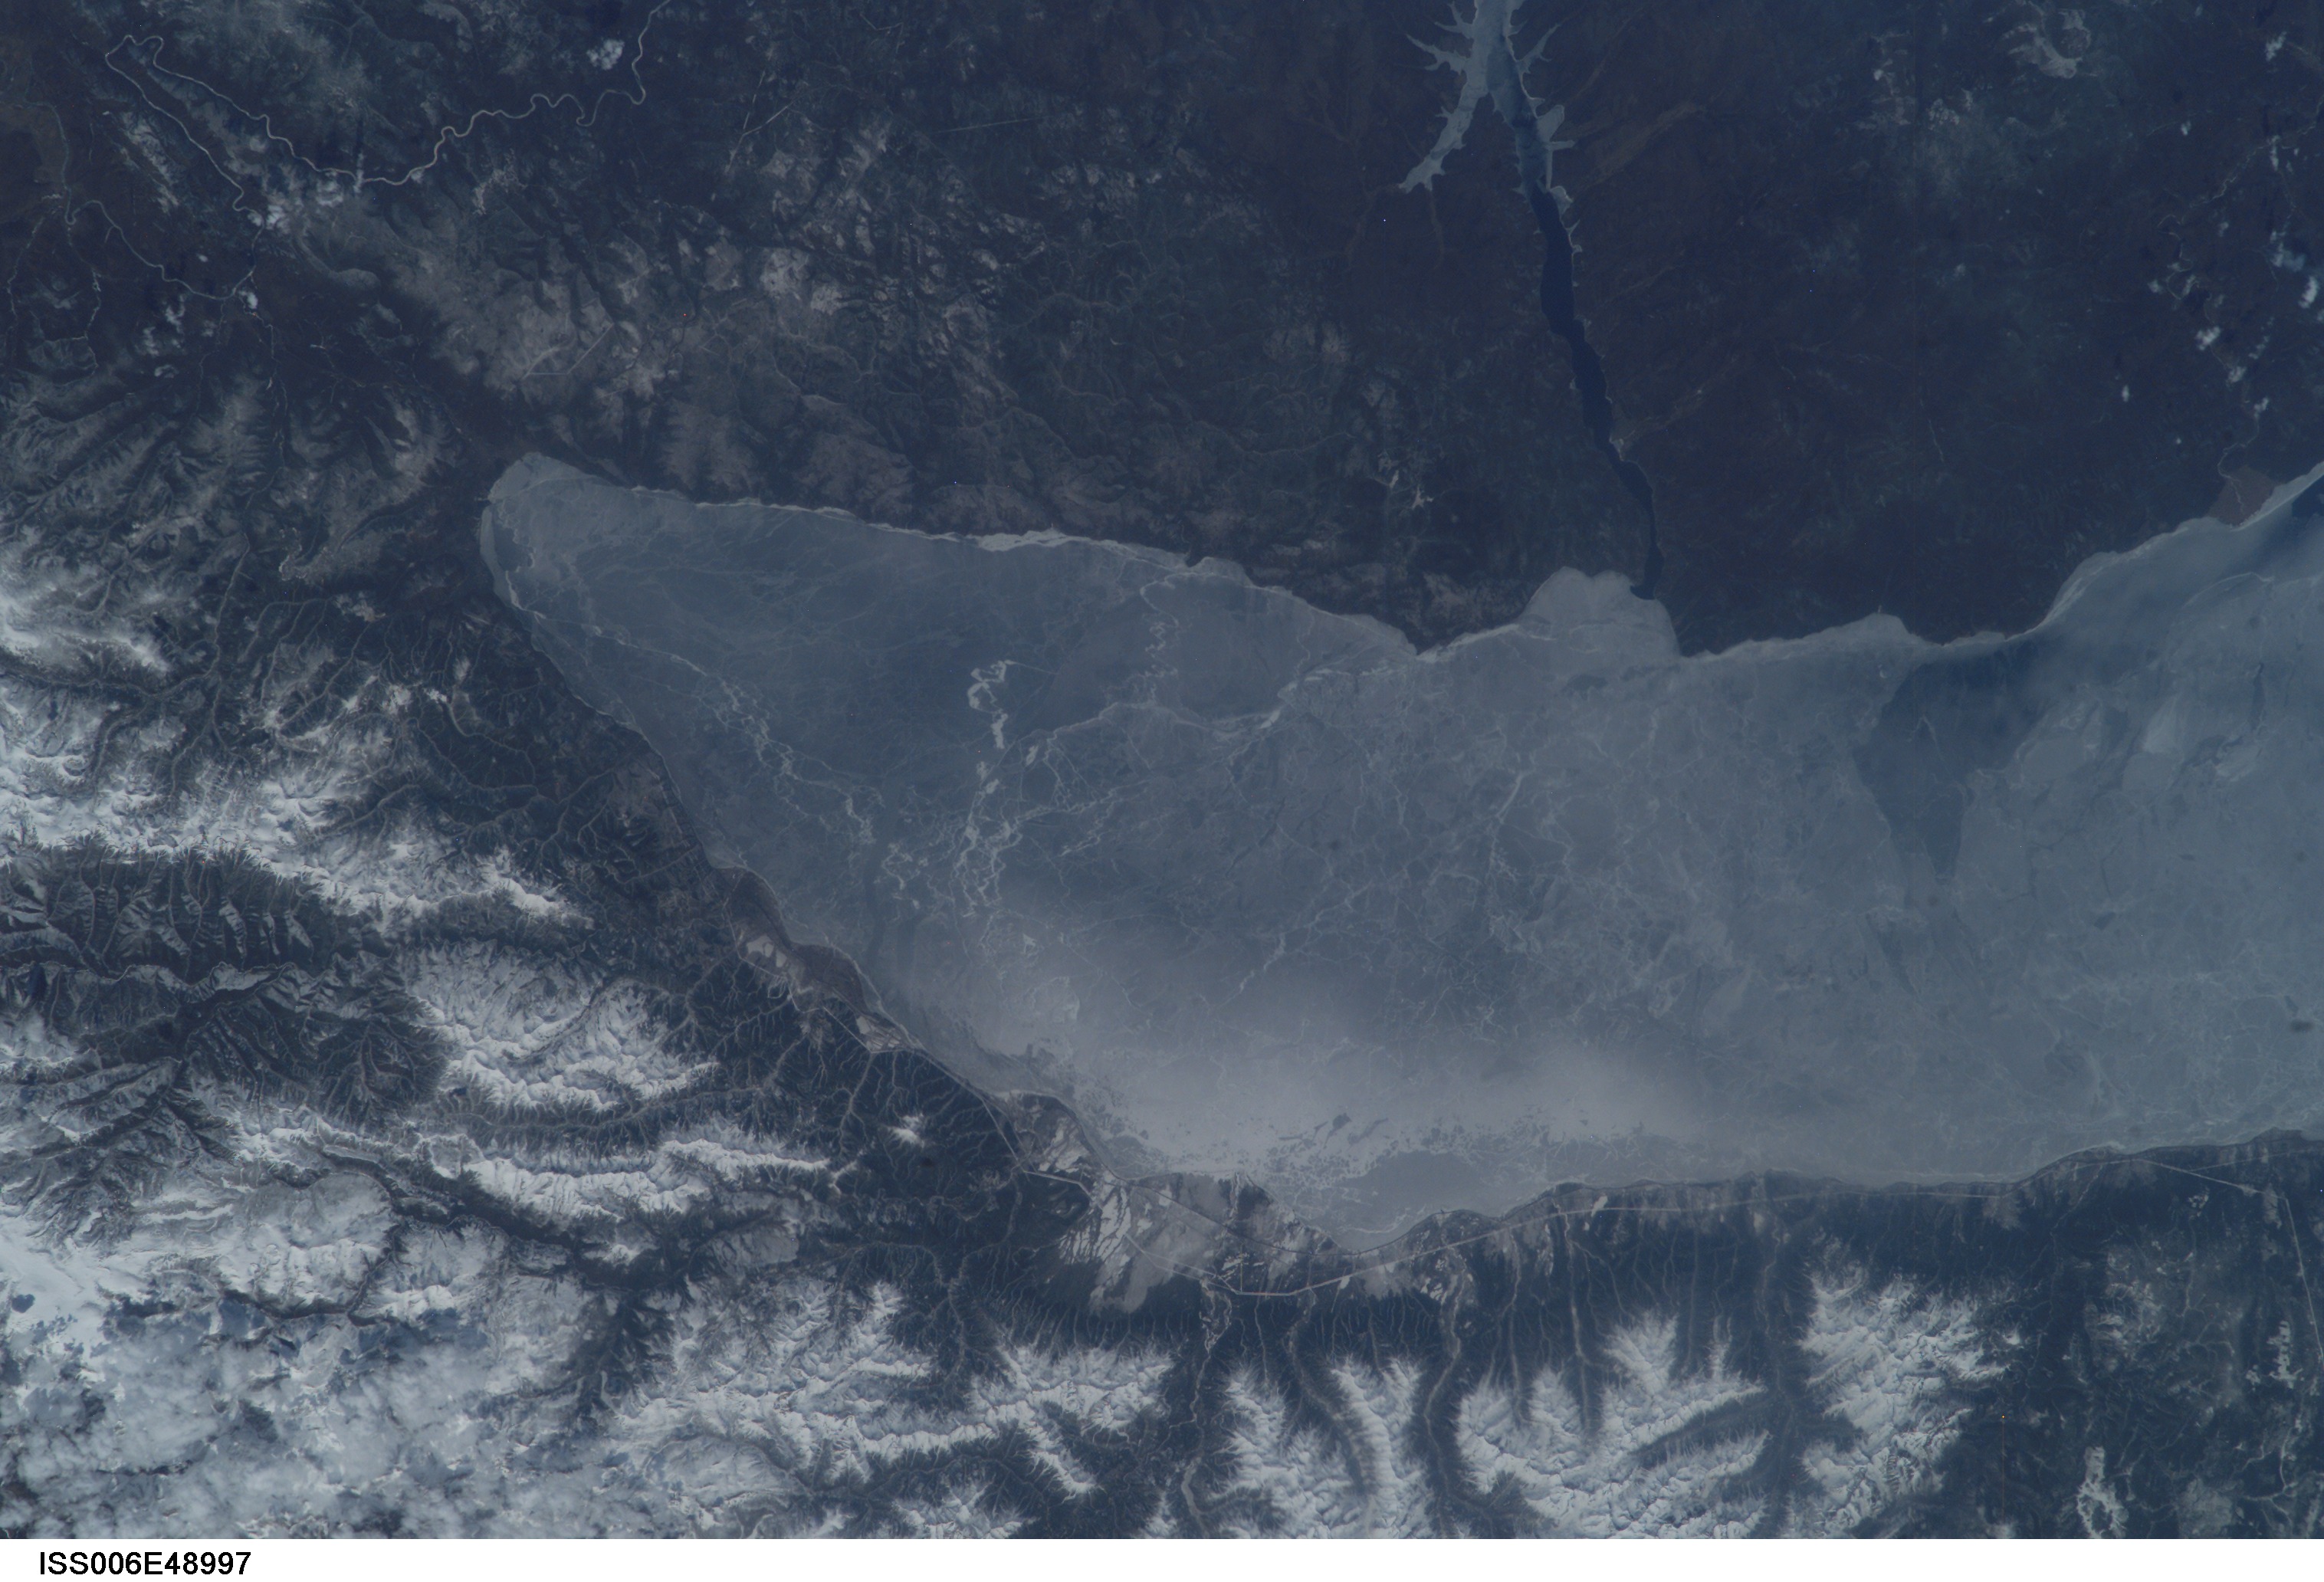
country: RUSSIAN FEDERATION
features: LAKE BAIKAL
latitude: 51.5
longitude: 104.5
